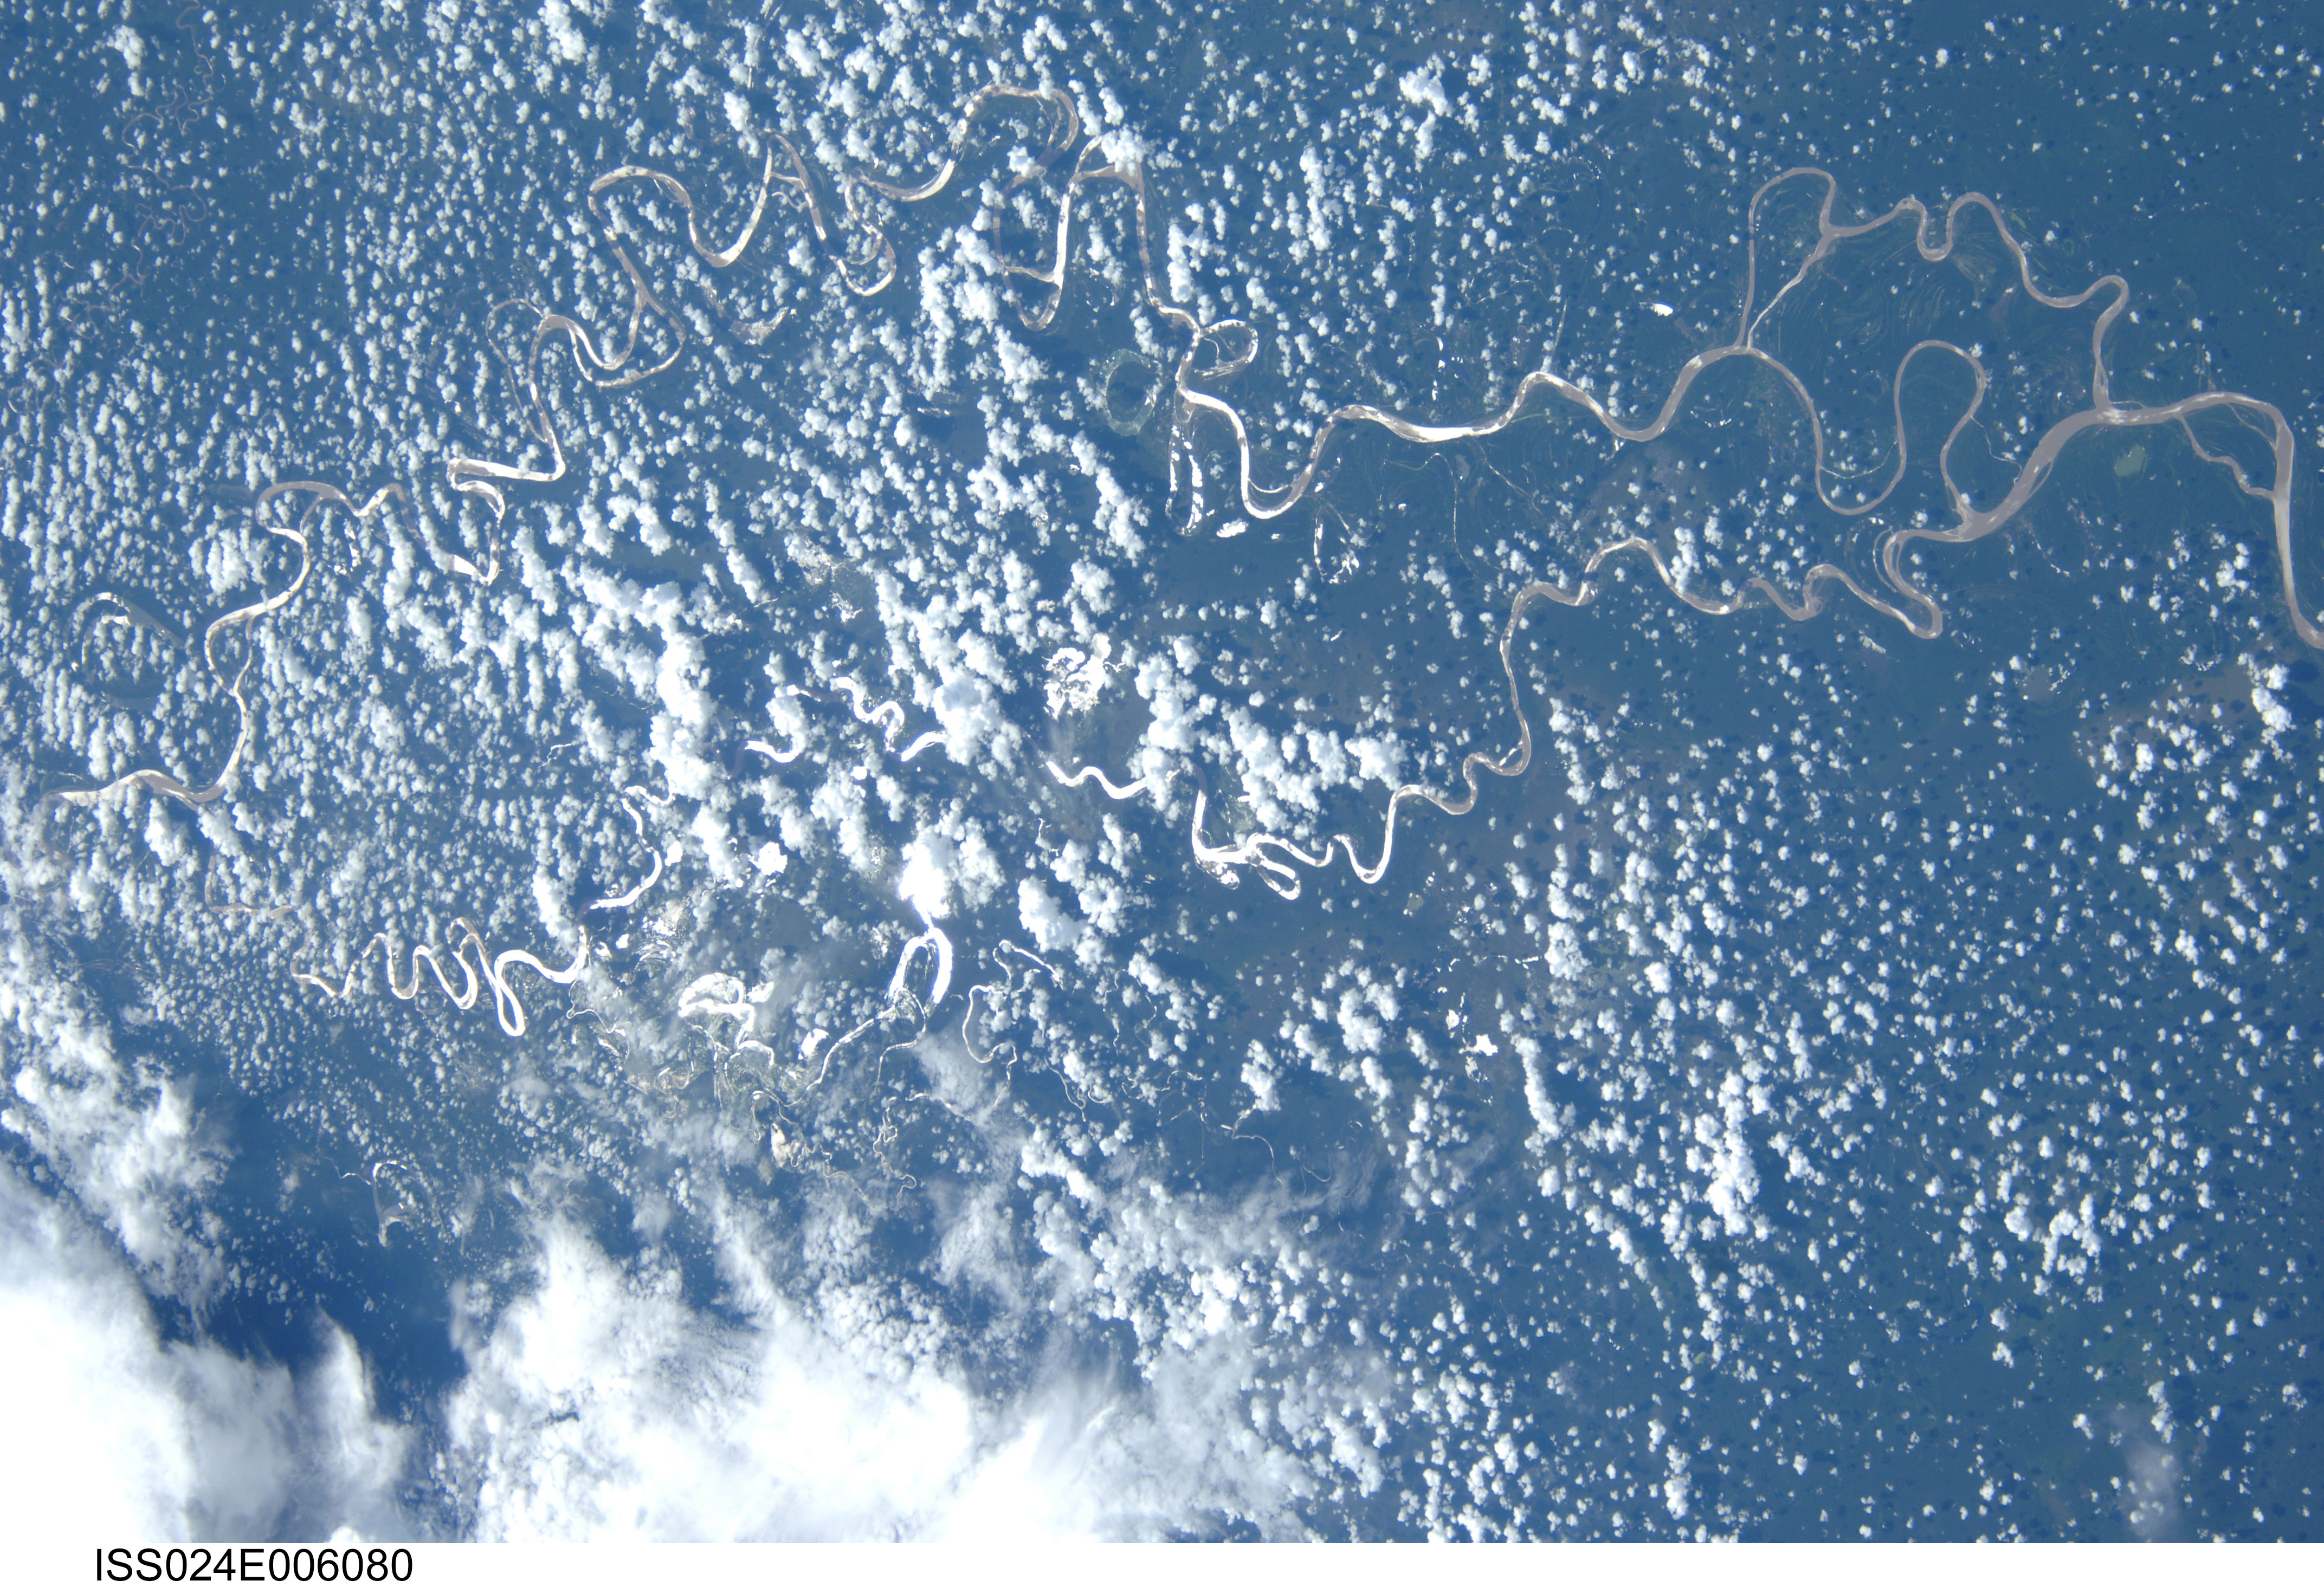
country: PERU
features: UCAYALI RIVER, MEANDERS, TRIBUTARIES, JUNGLE, SANTA CLARA AREA, GLINT
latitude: -5.5
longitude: -74.5
